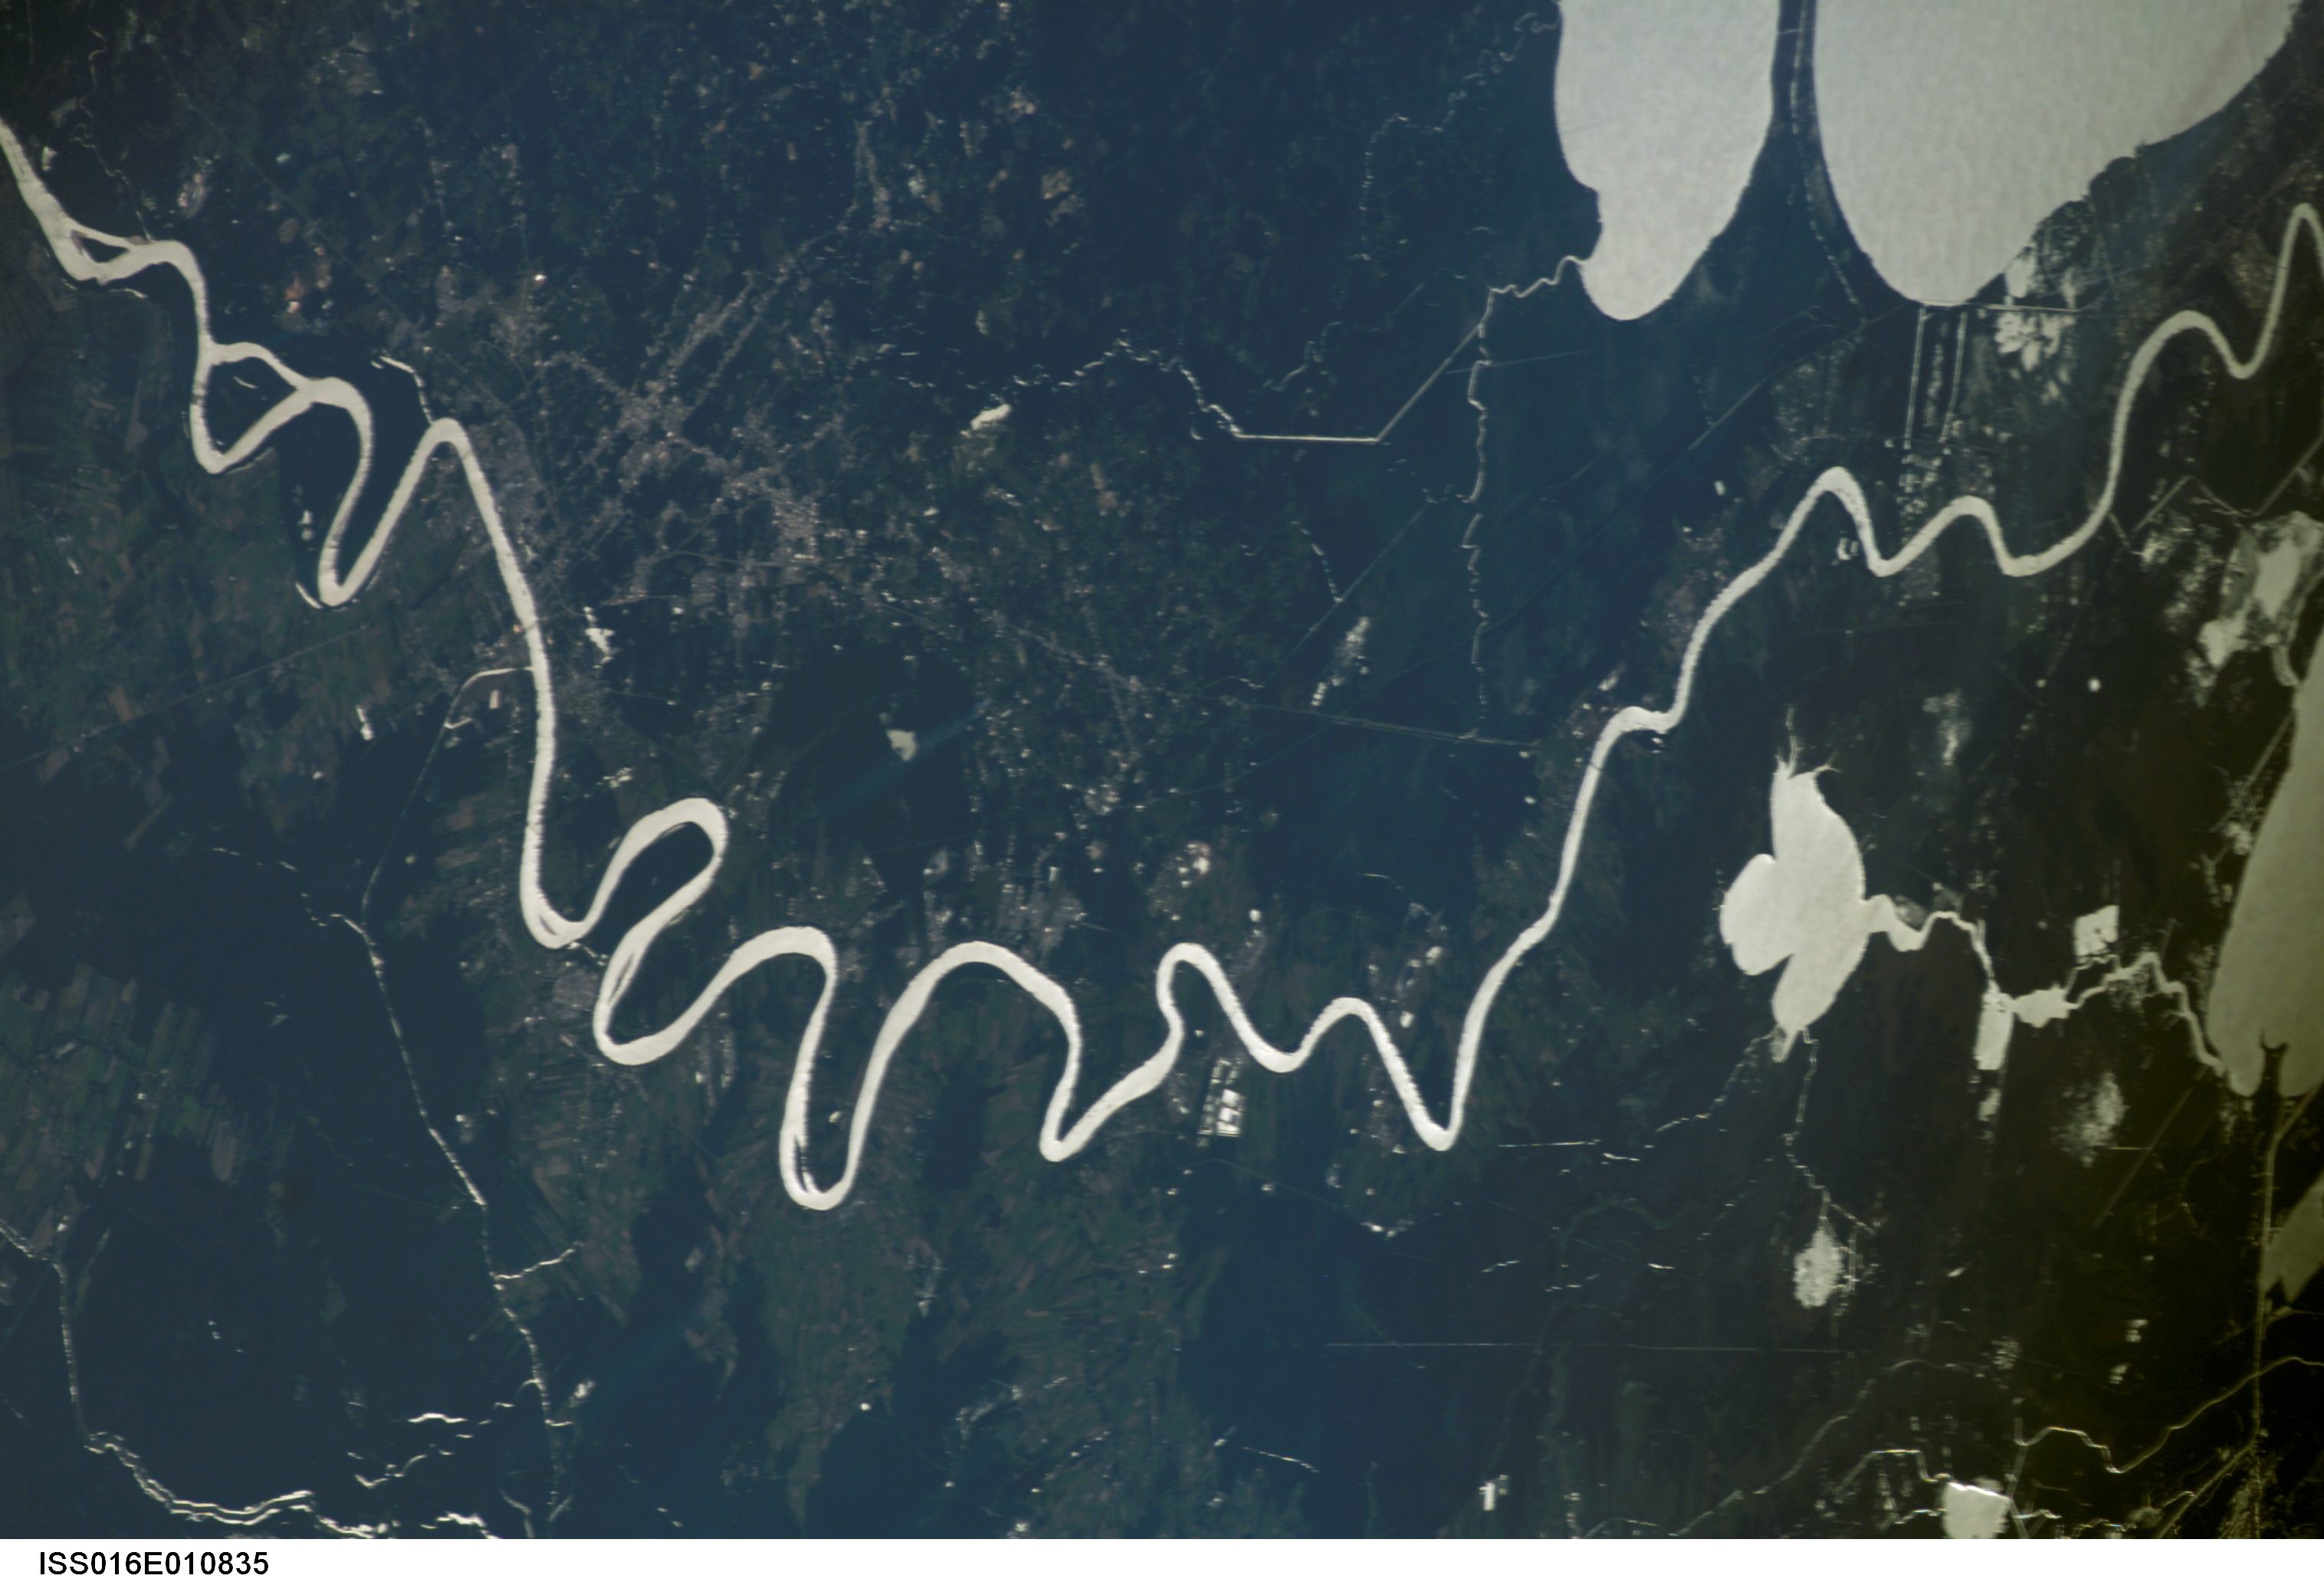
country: USA-LOUISIANA
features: MISSISSIPPI R., LAKES, GLINT
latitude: 30.5
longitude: -91.0
